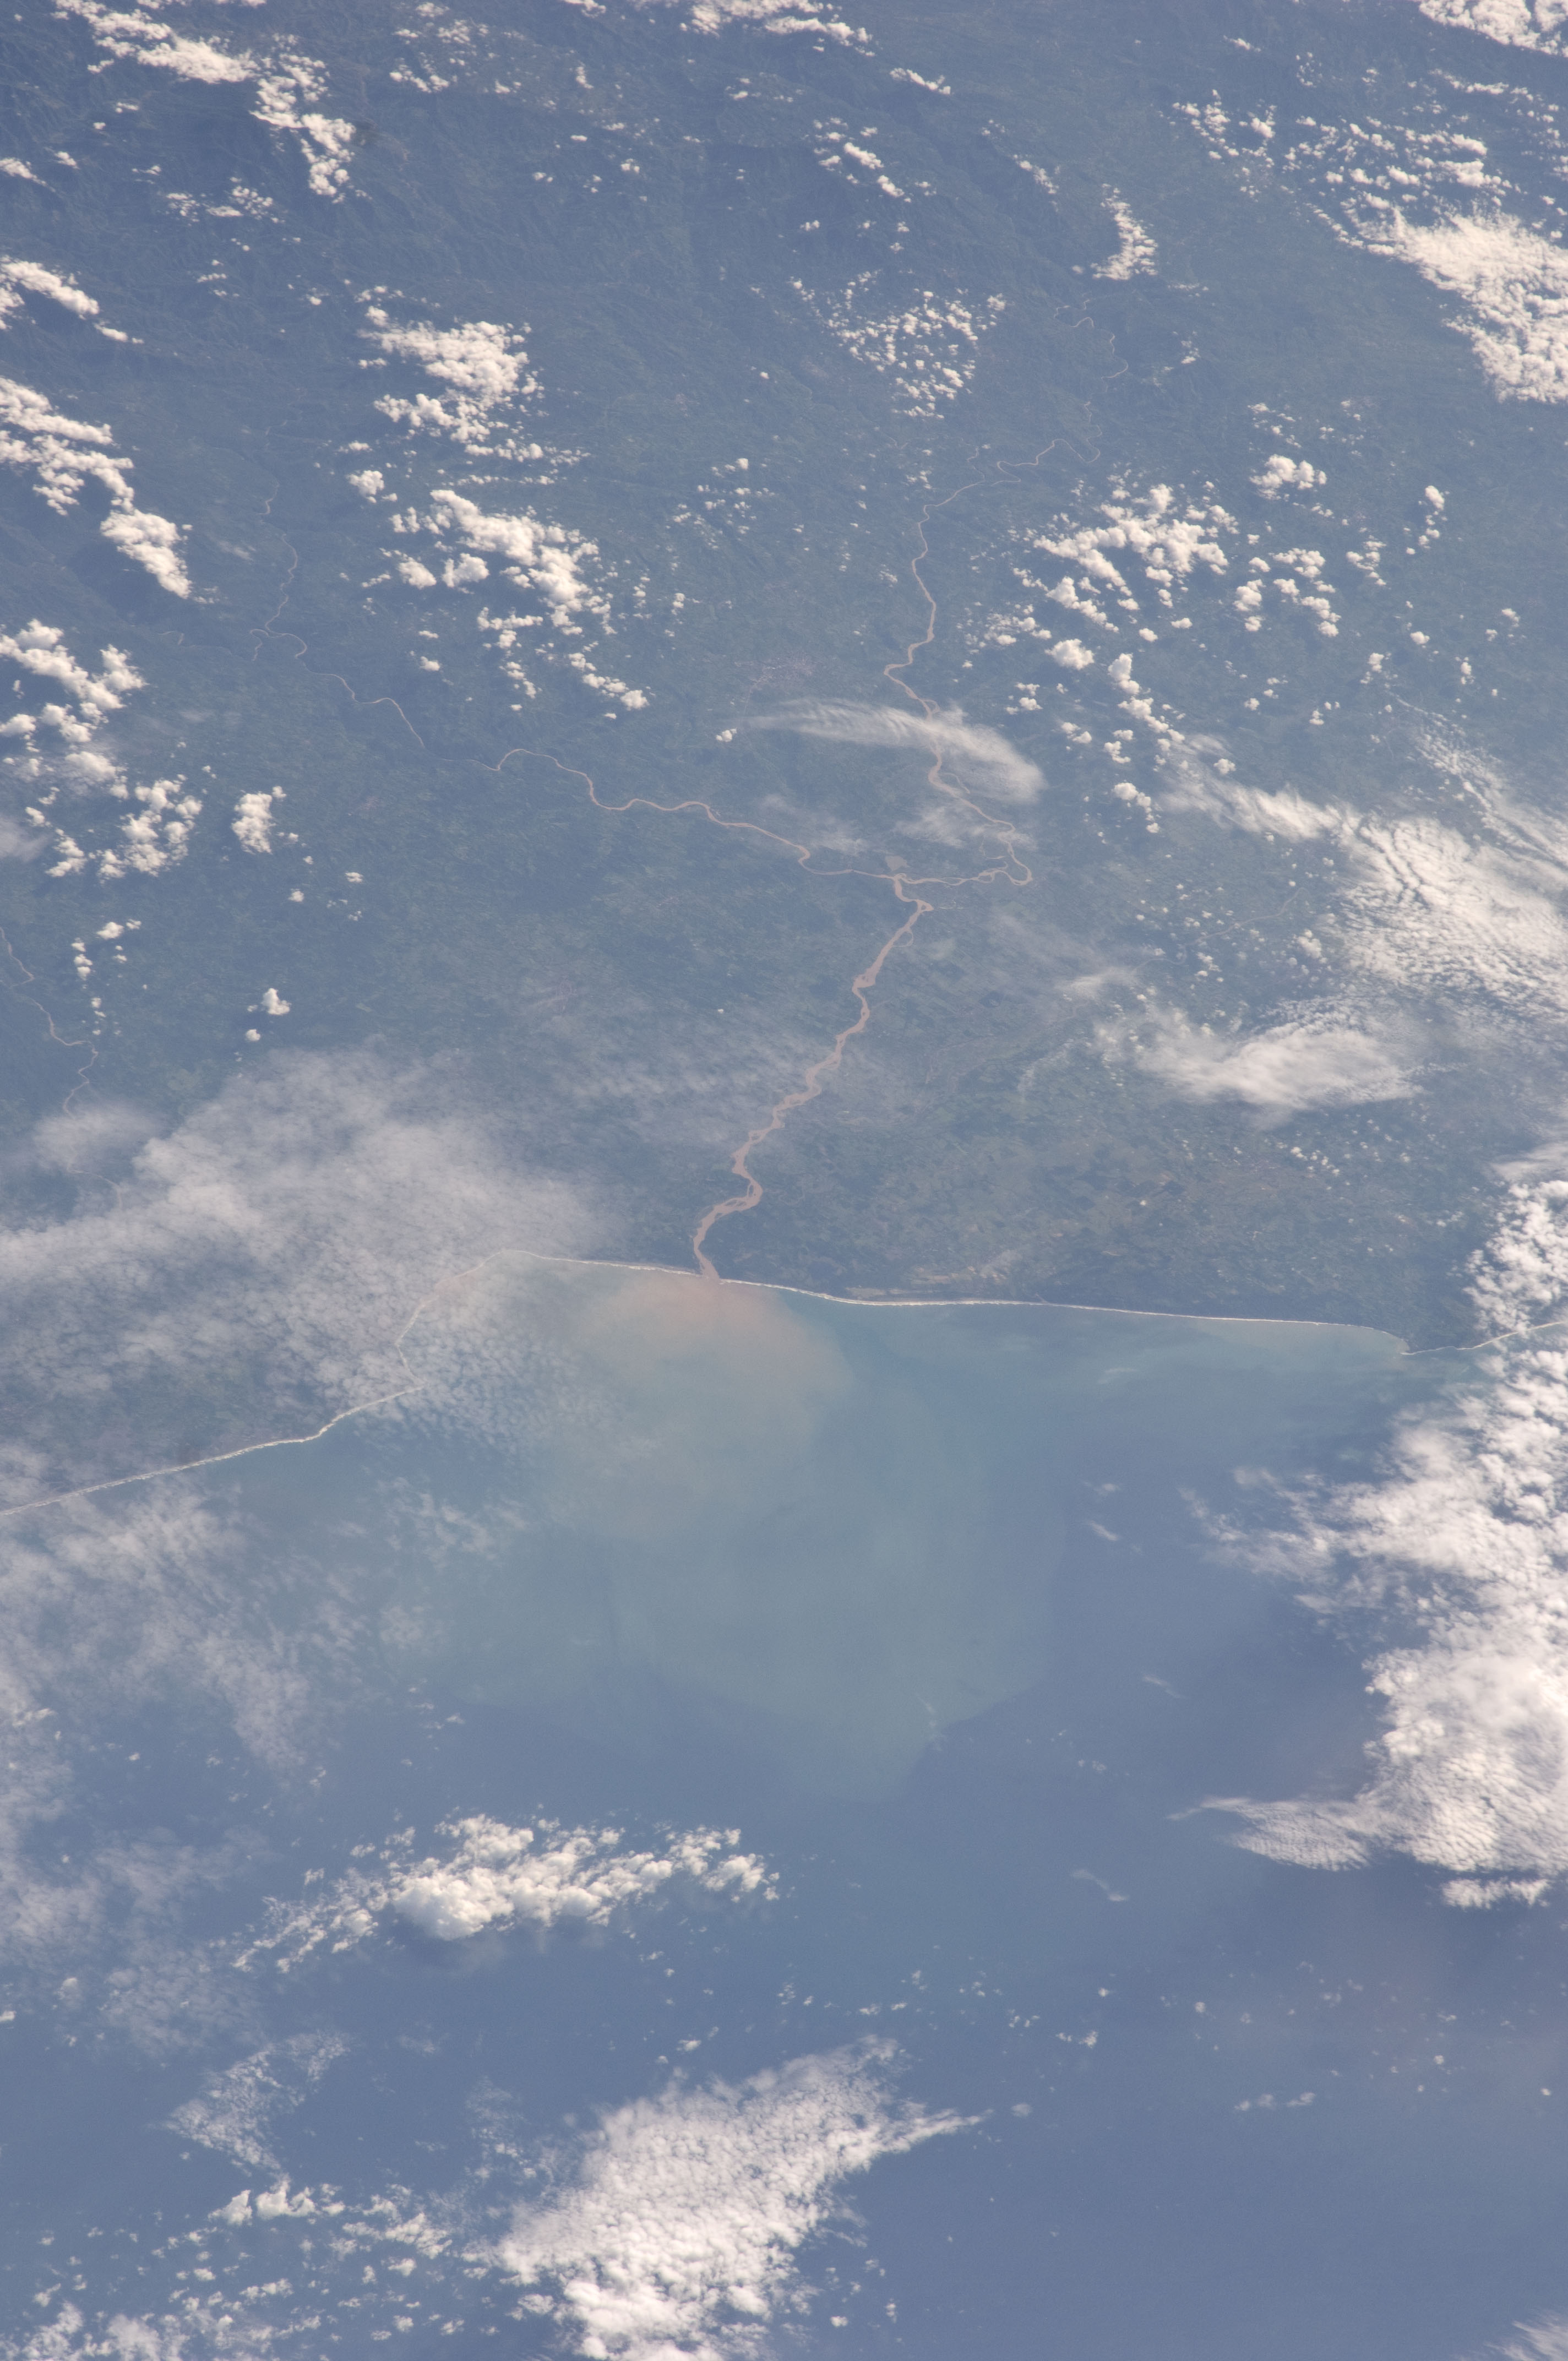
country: MEXICO
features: PACIFIC O., RIVER, SEDIMENT, MARQUELIA
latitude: 16.4
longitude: -98.7
